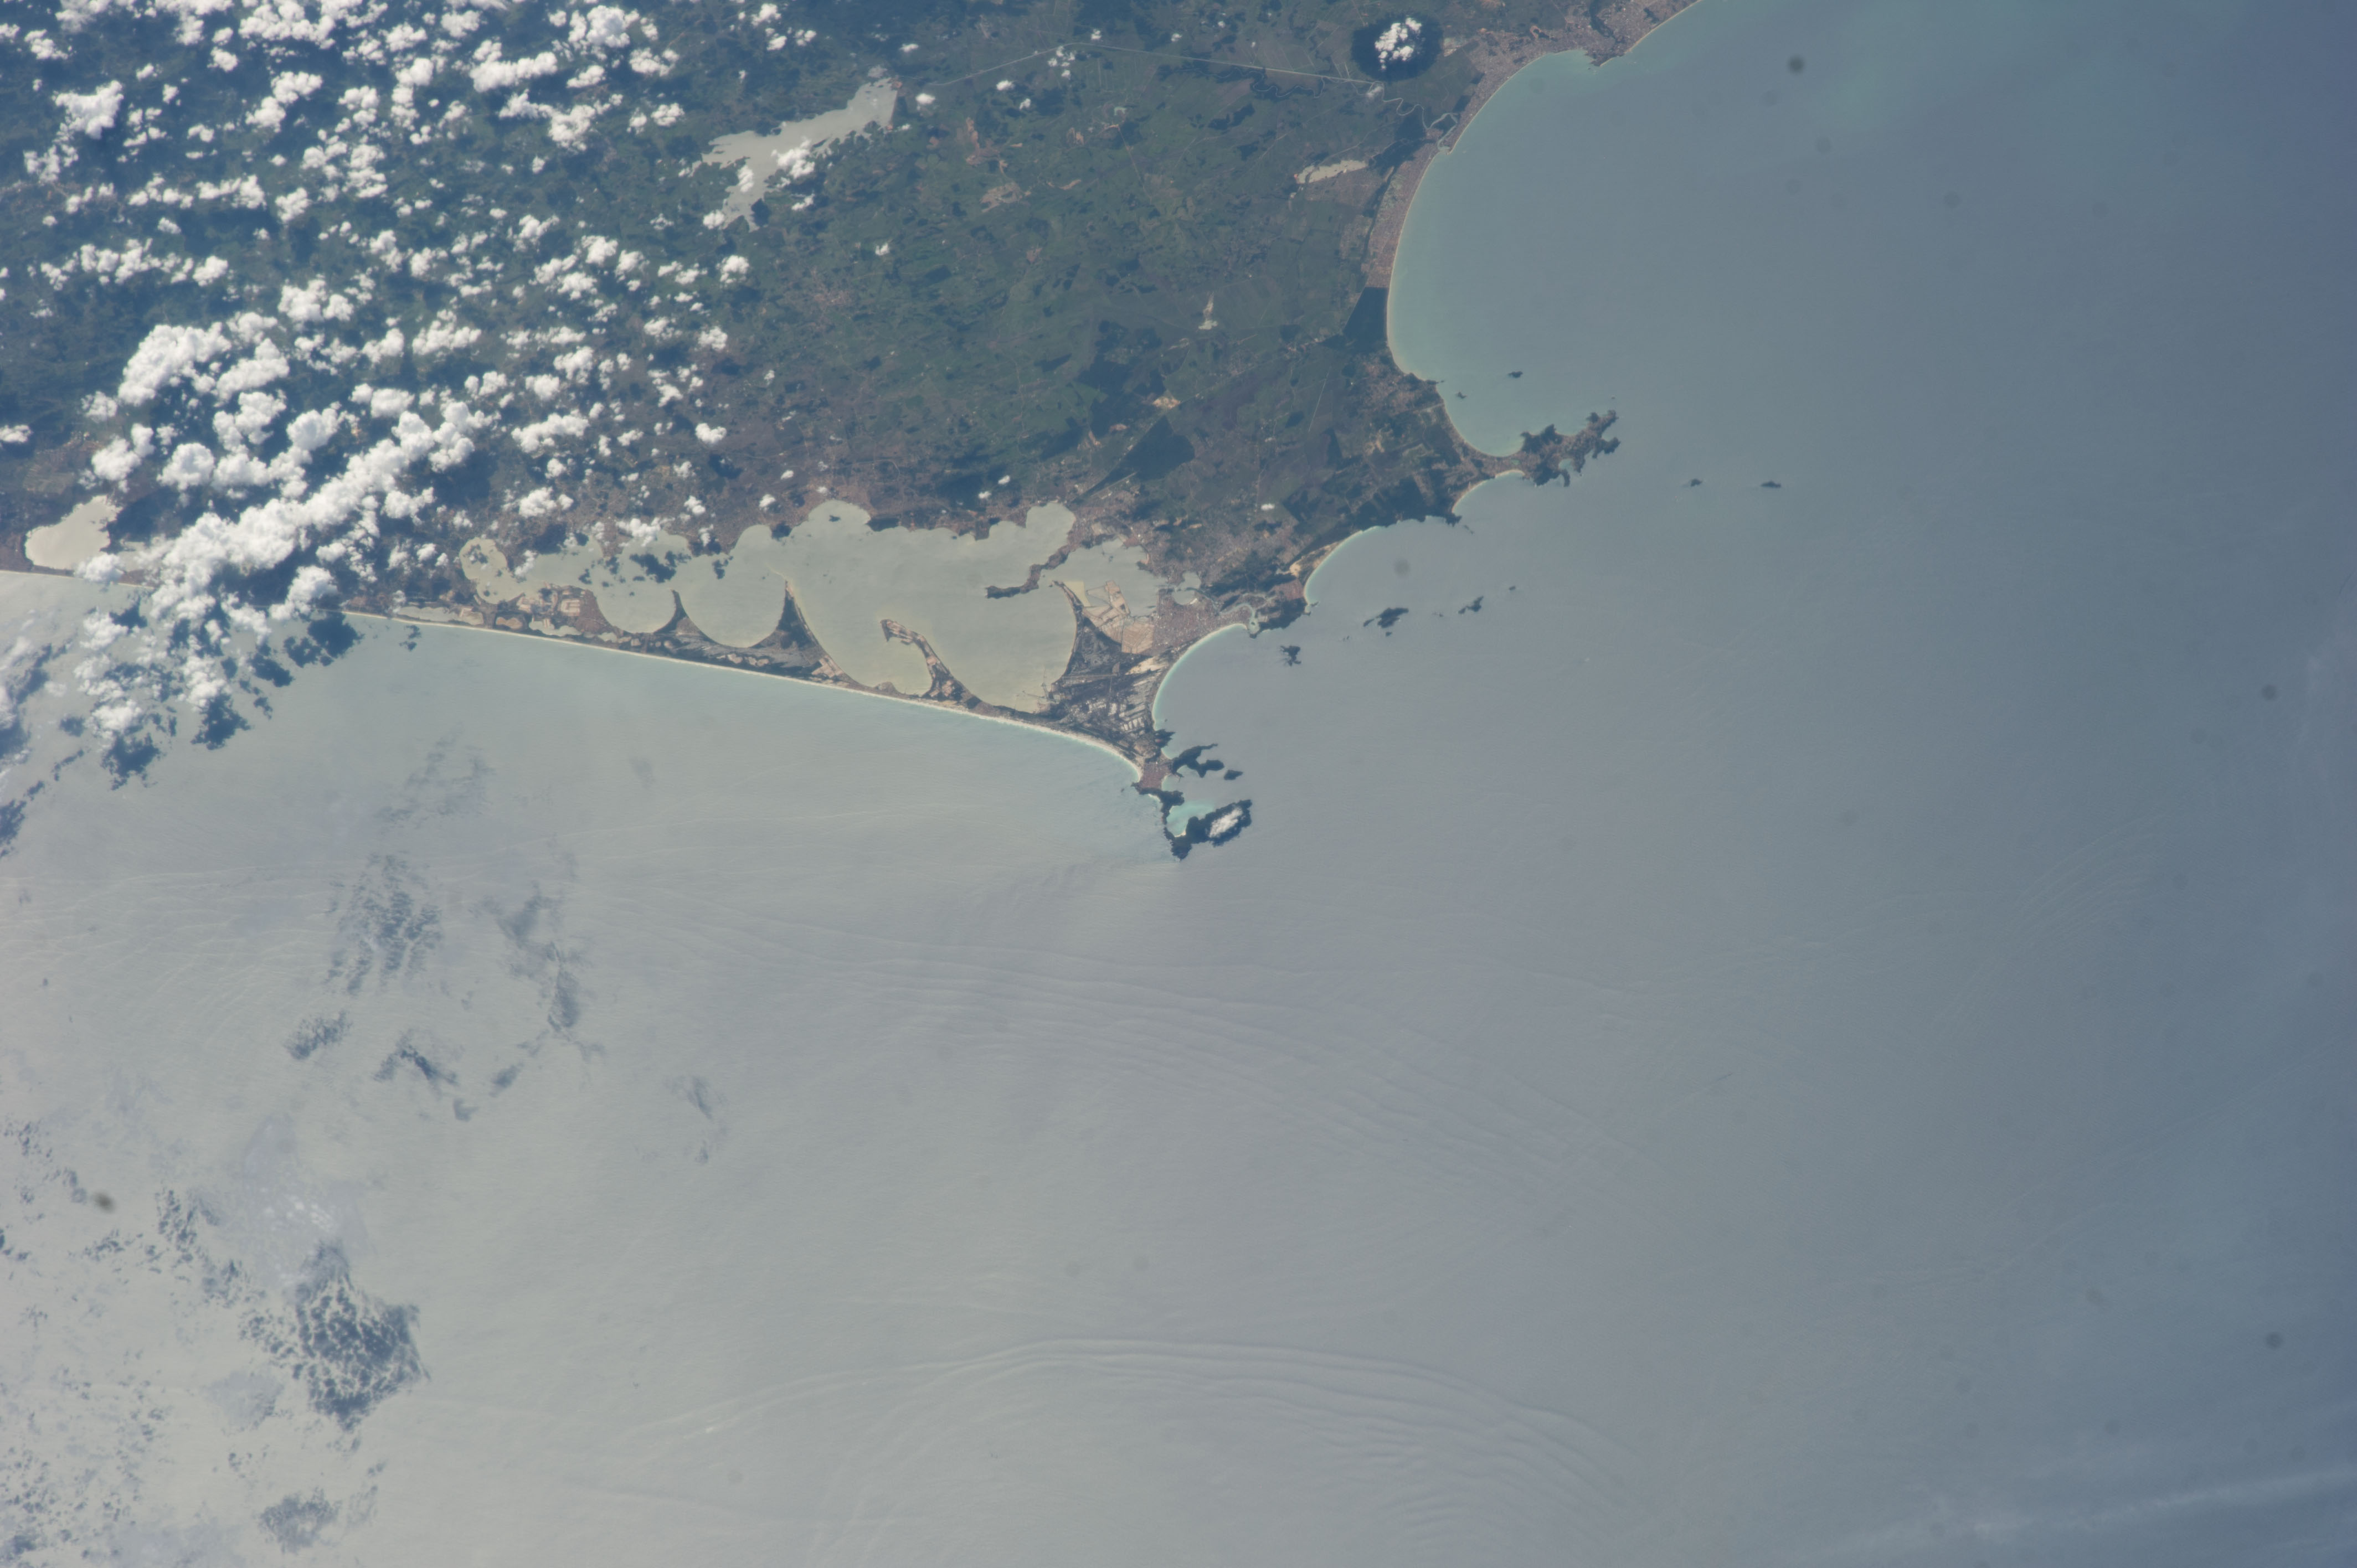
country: BRAZIL
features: ARARUAMA LAKE, CABO FRIO, ATLANTIC OCEAN
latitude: -23.0
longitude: -42.0
